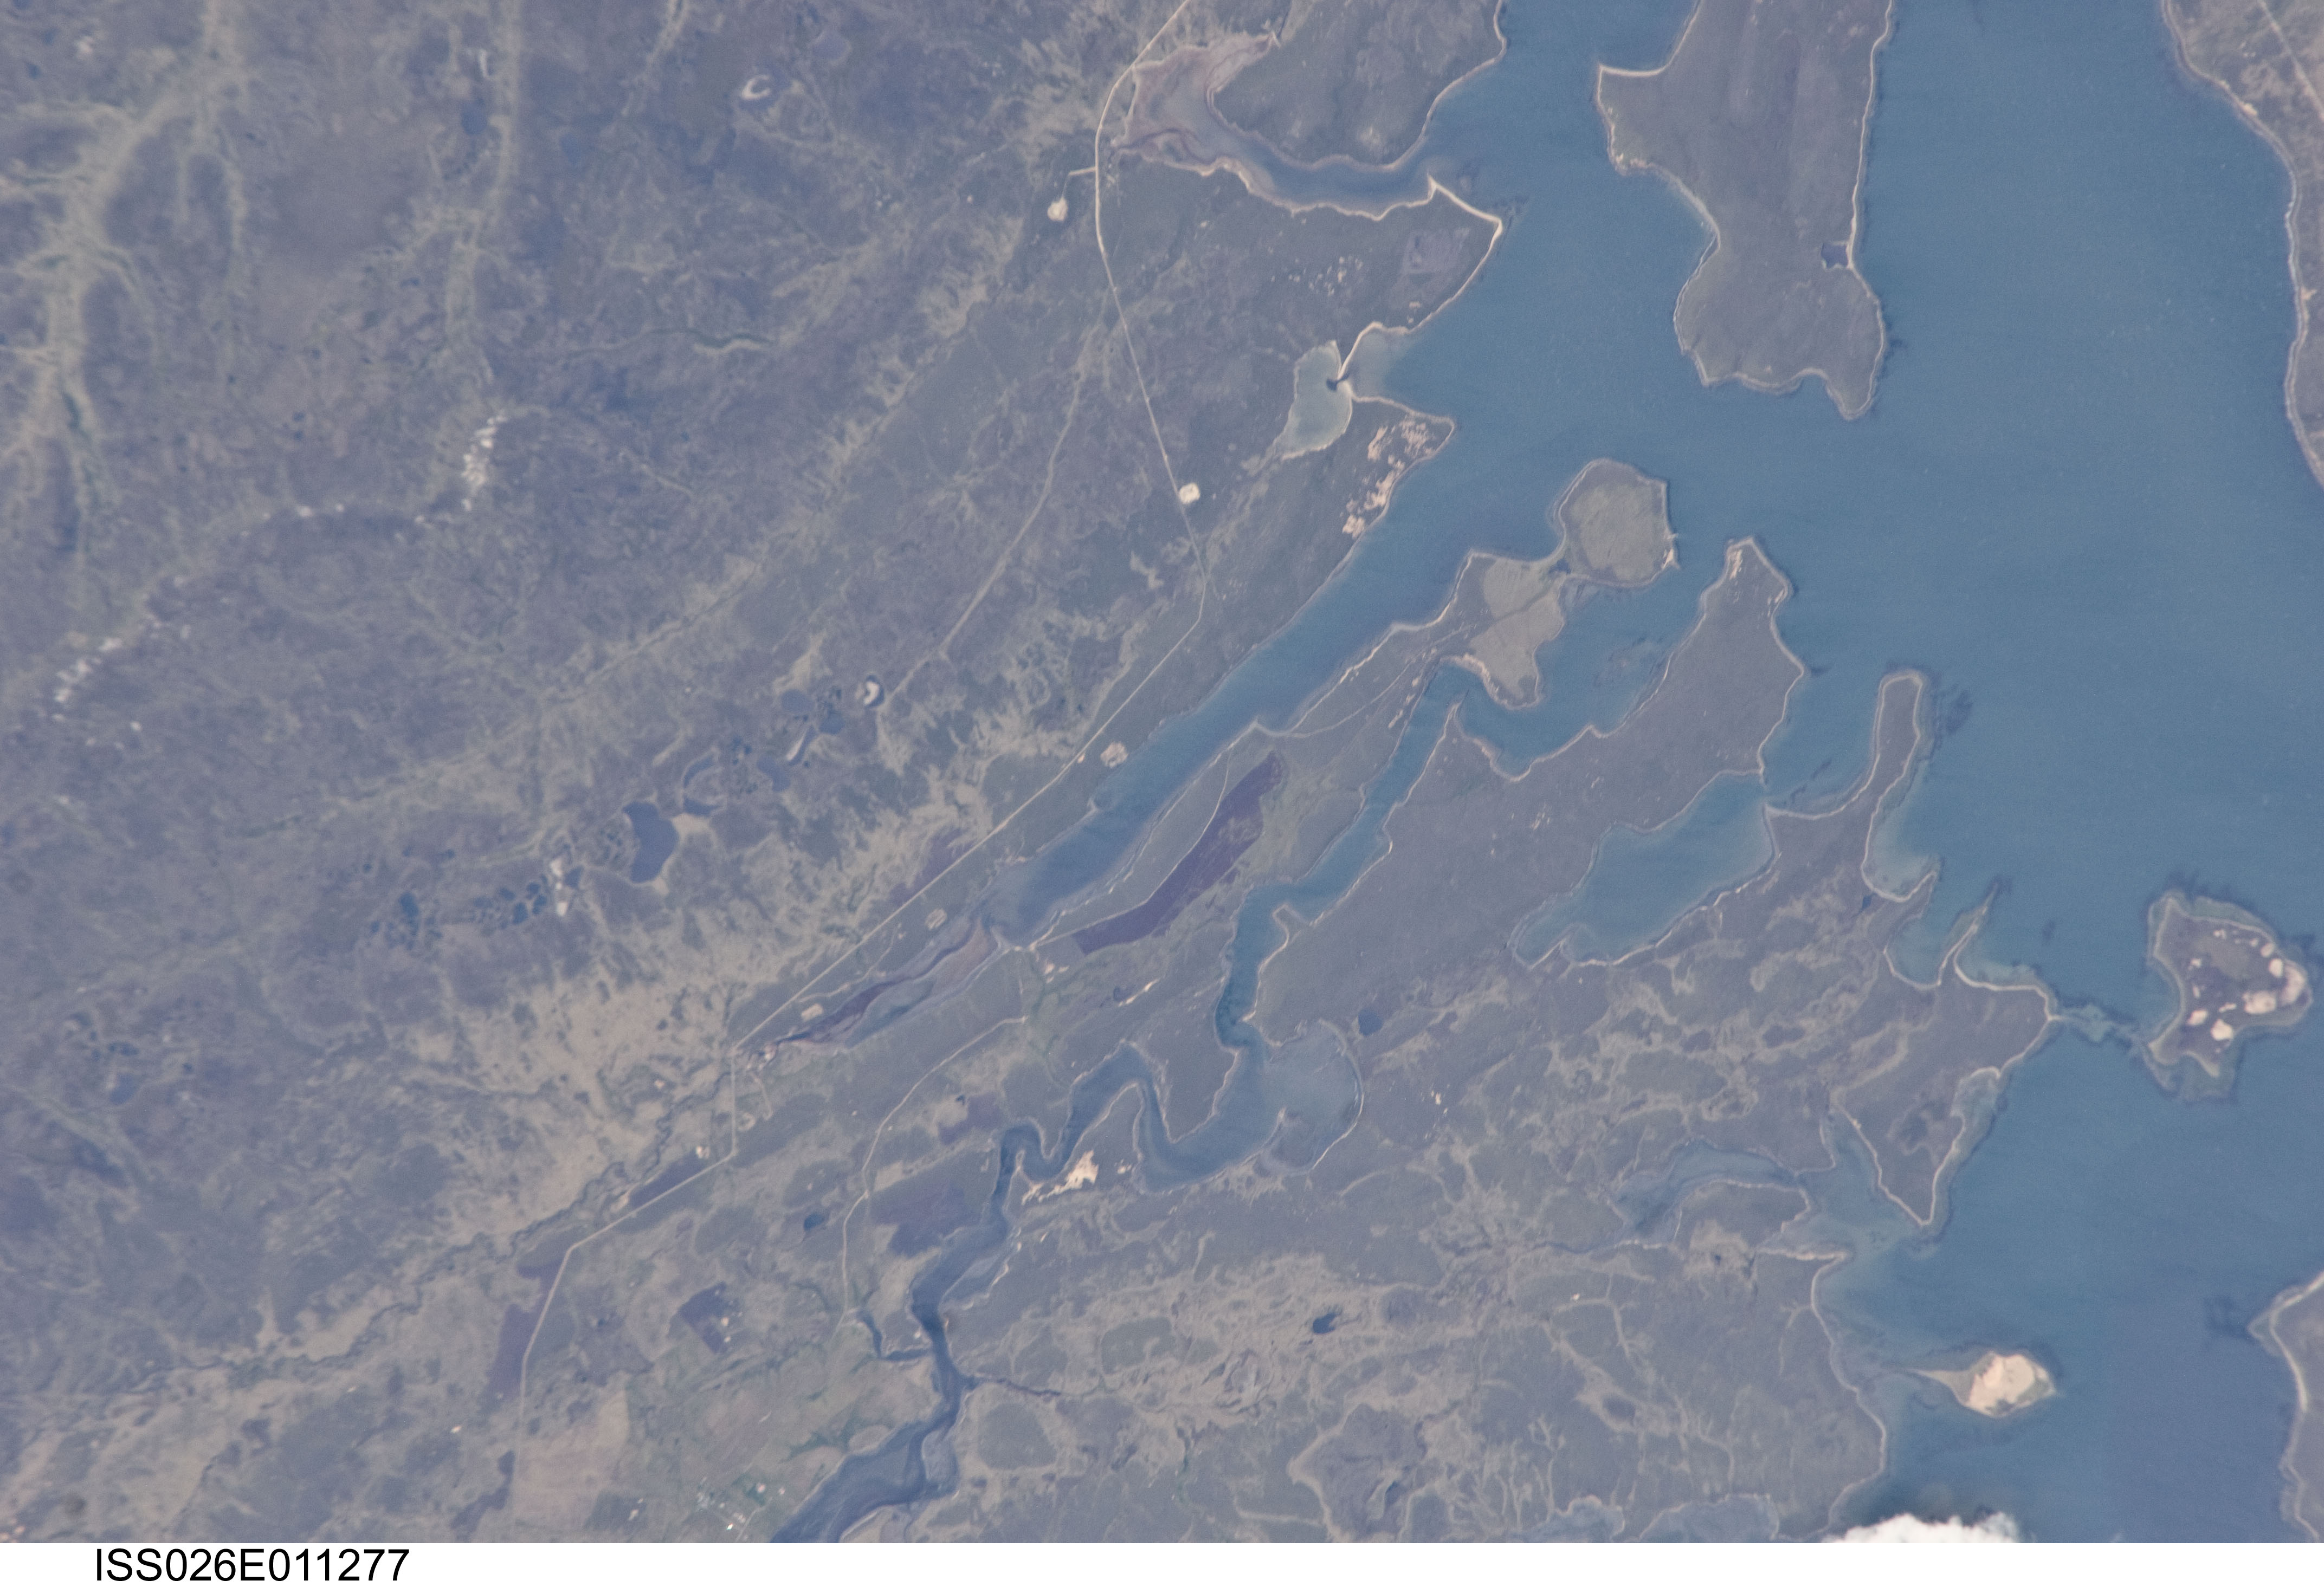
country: FALKLAND ISLANDS
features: DOUGLAS SETTLEMENT AREA
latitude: -51.4
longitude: -58.6
